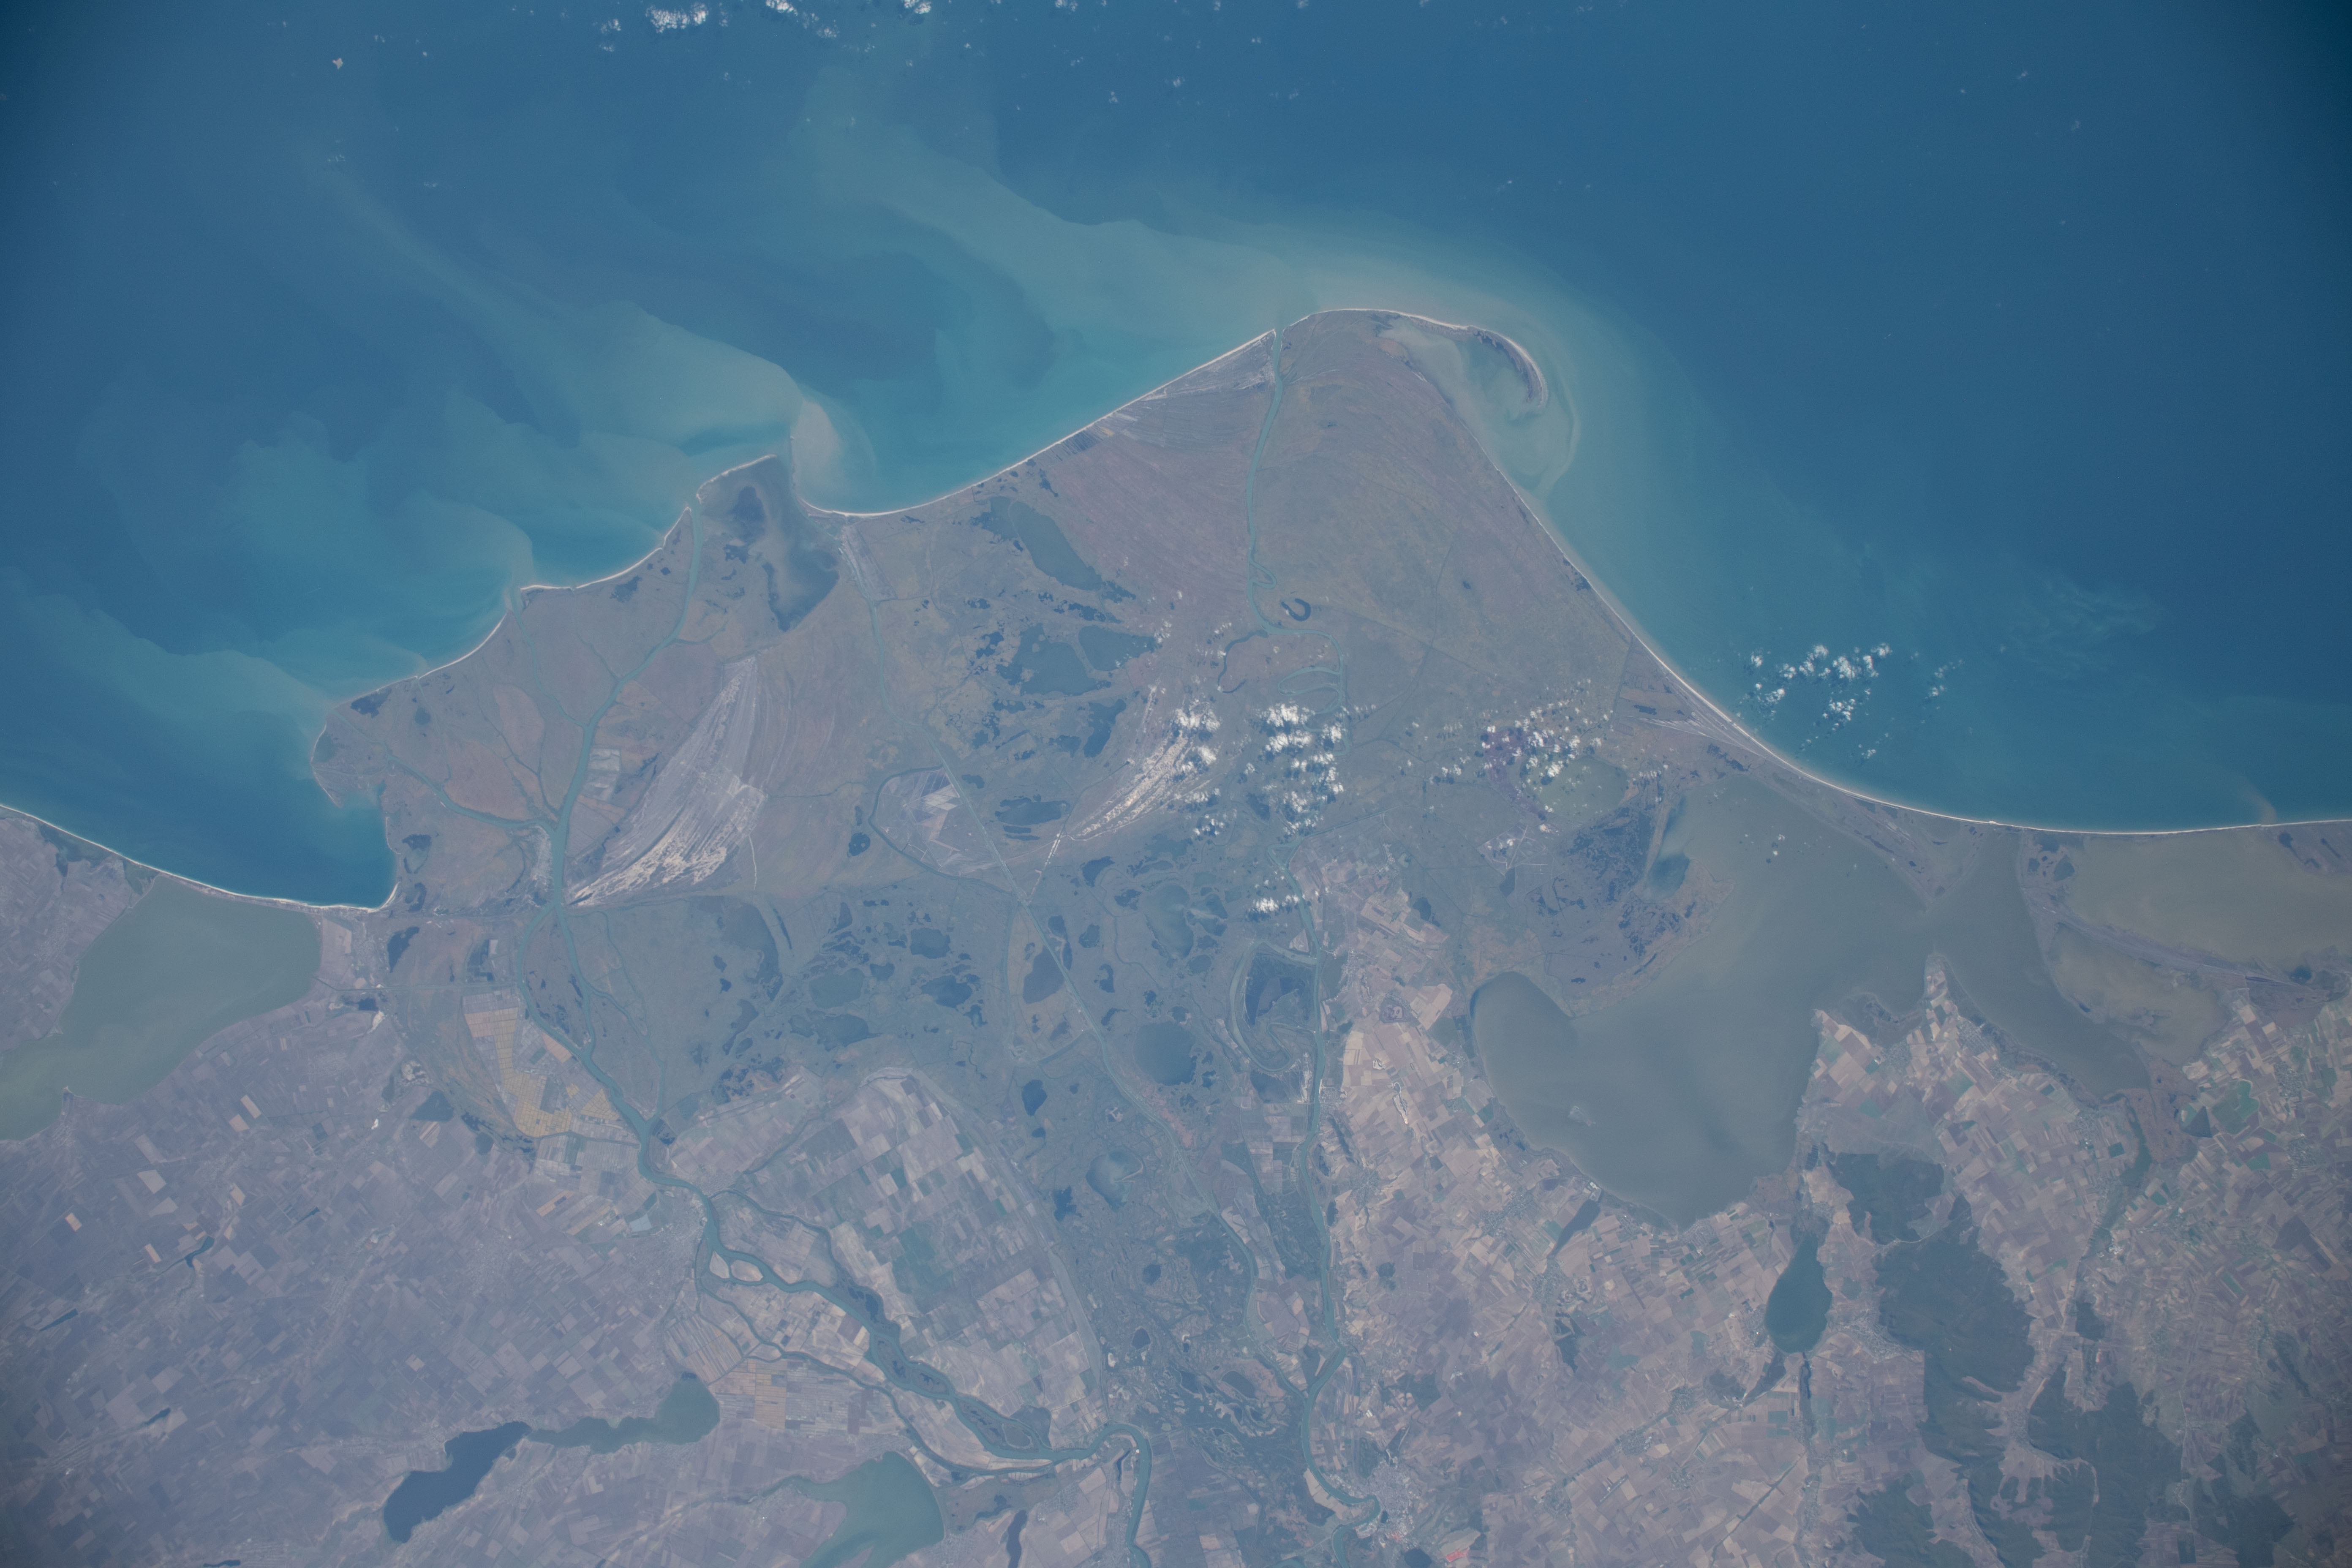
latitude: 45.1
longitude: 29.3
